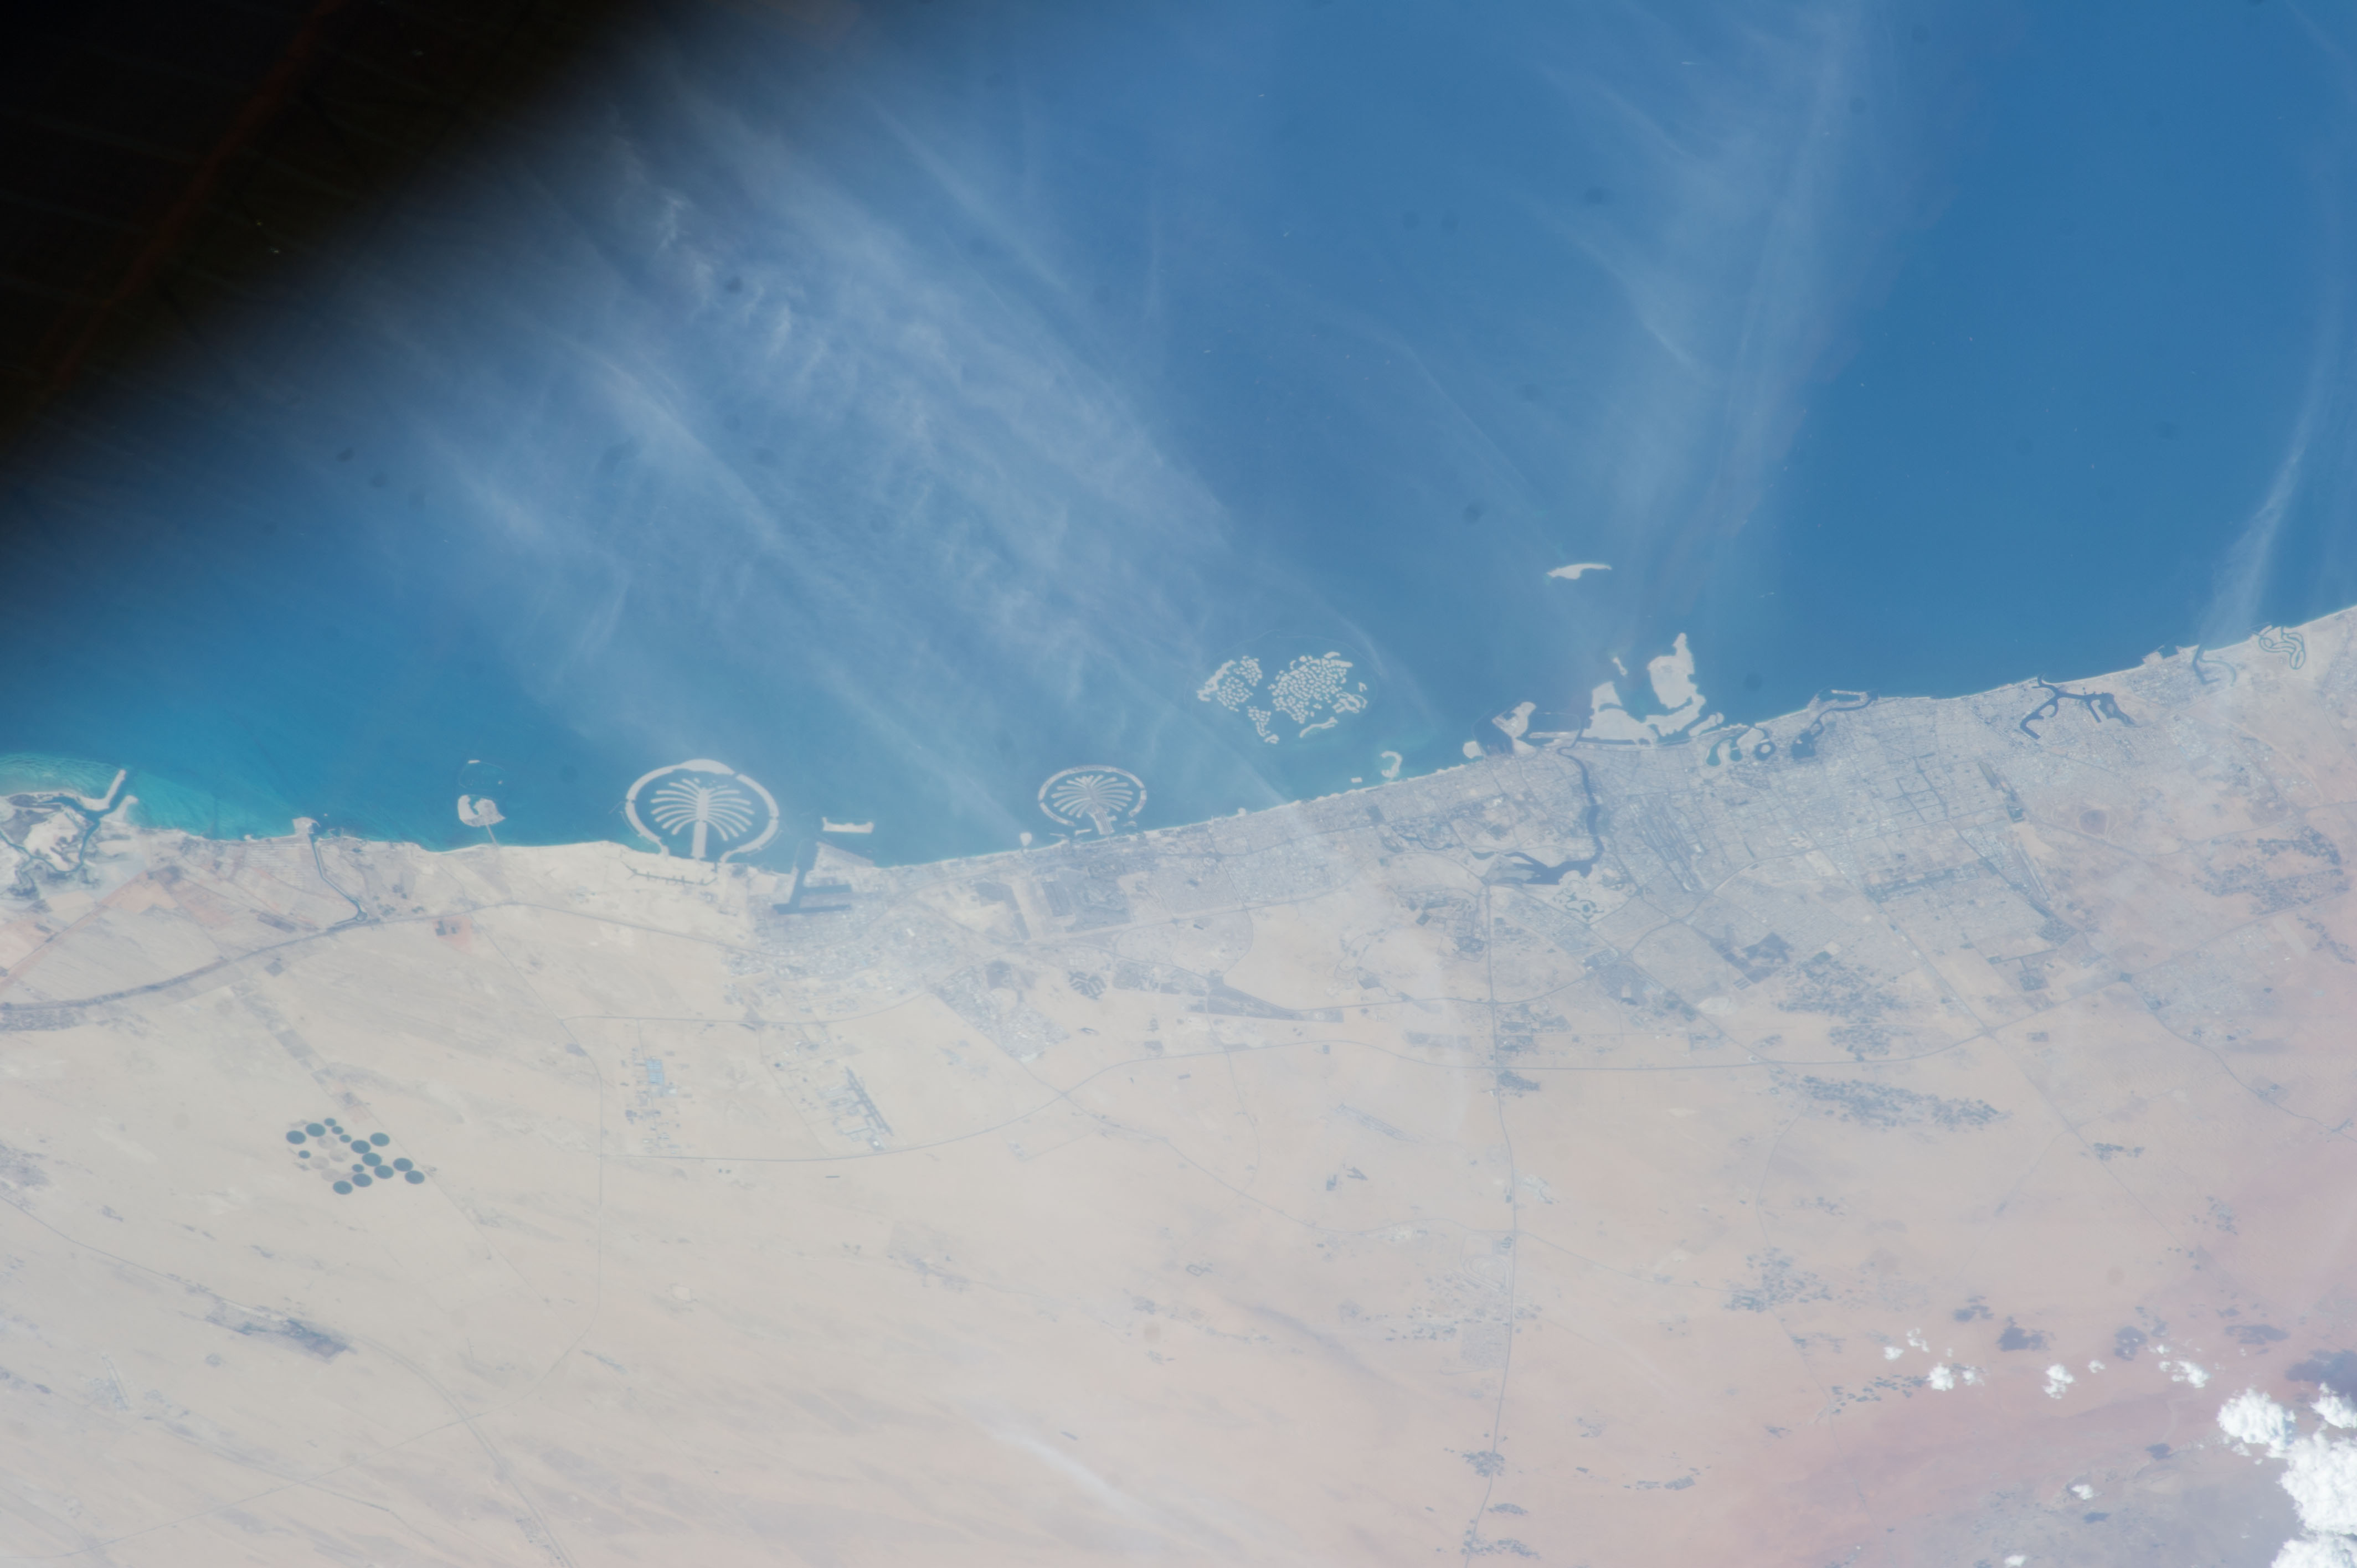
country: UNITED_ARAB_EMIRATES
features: DUBAI, WORLD ISLANDS, DESERT, MOUNTAINS, PERSIAN GULF
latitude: 25.1
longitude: 55.1
